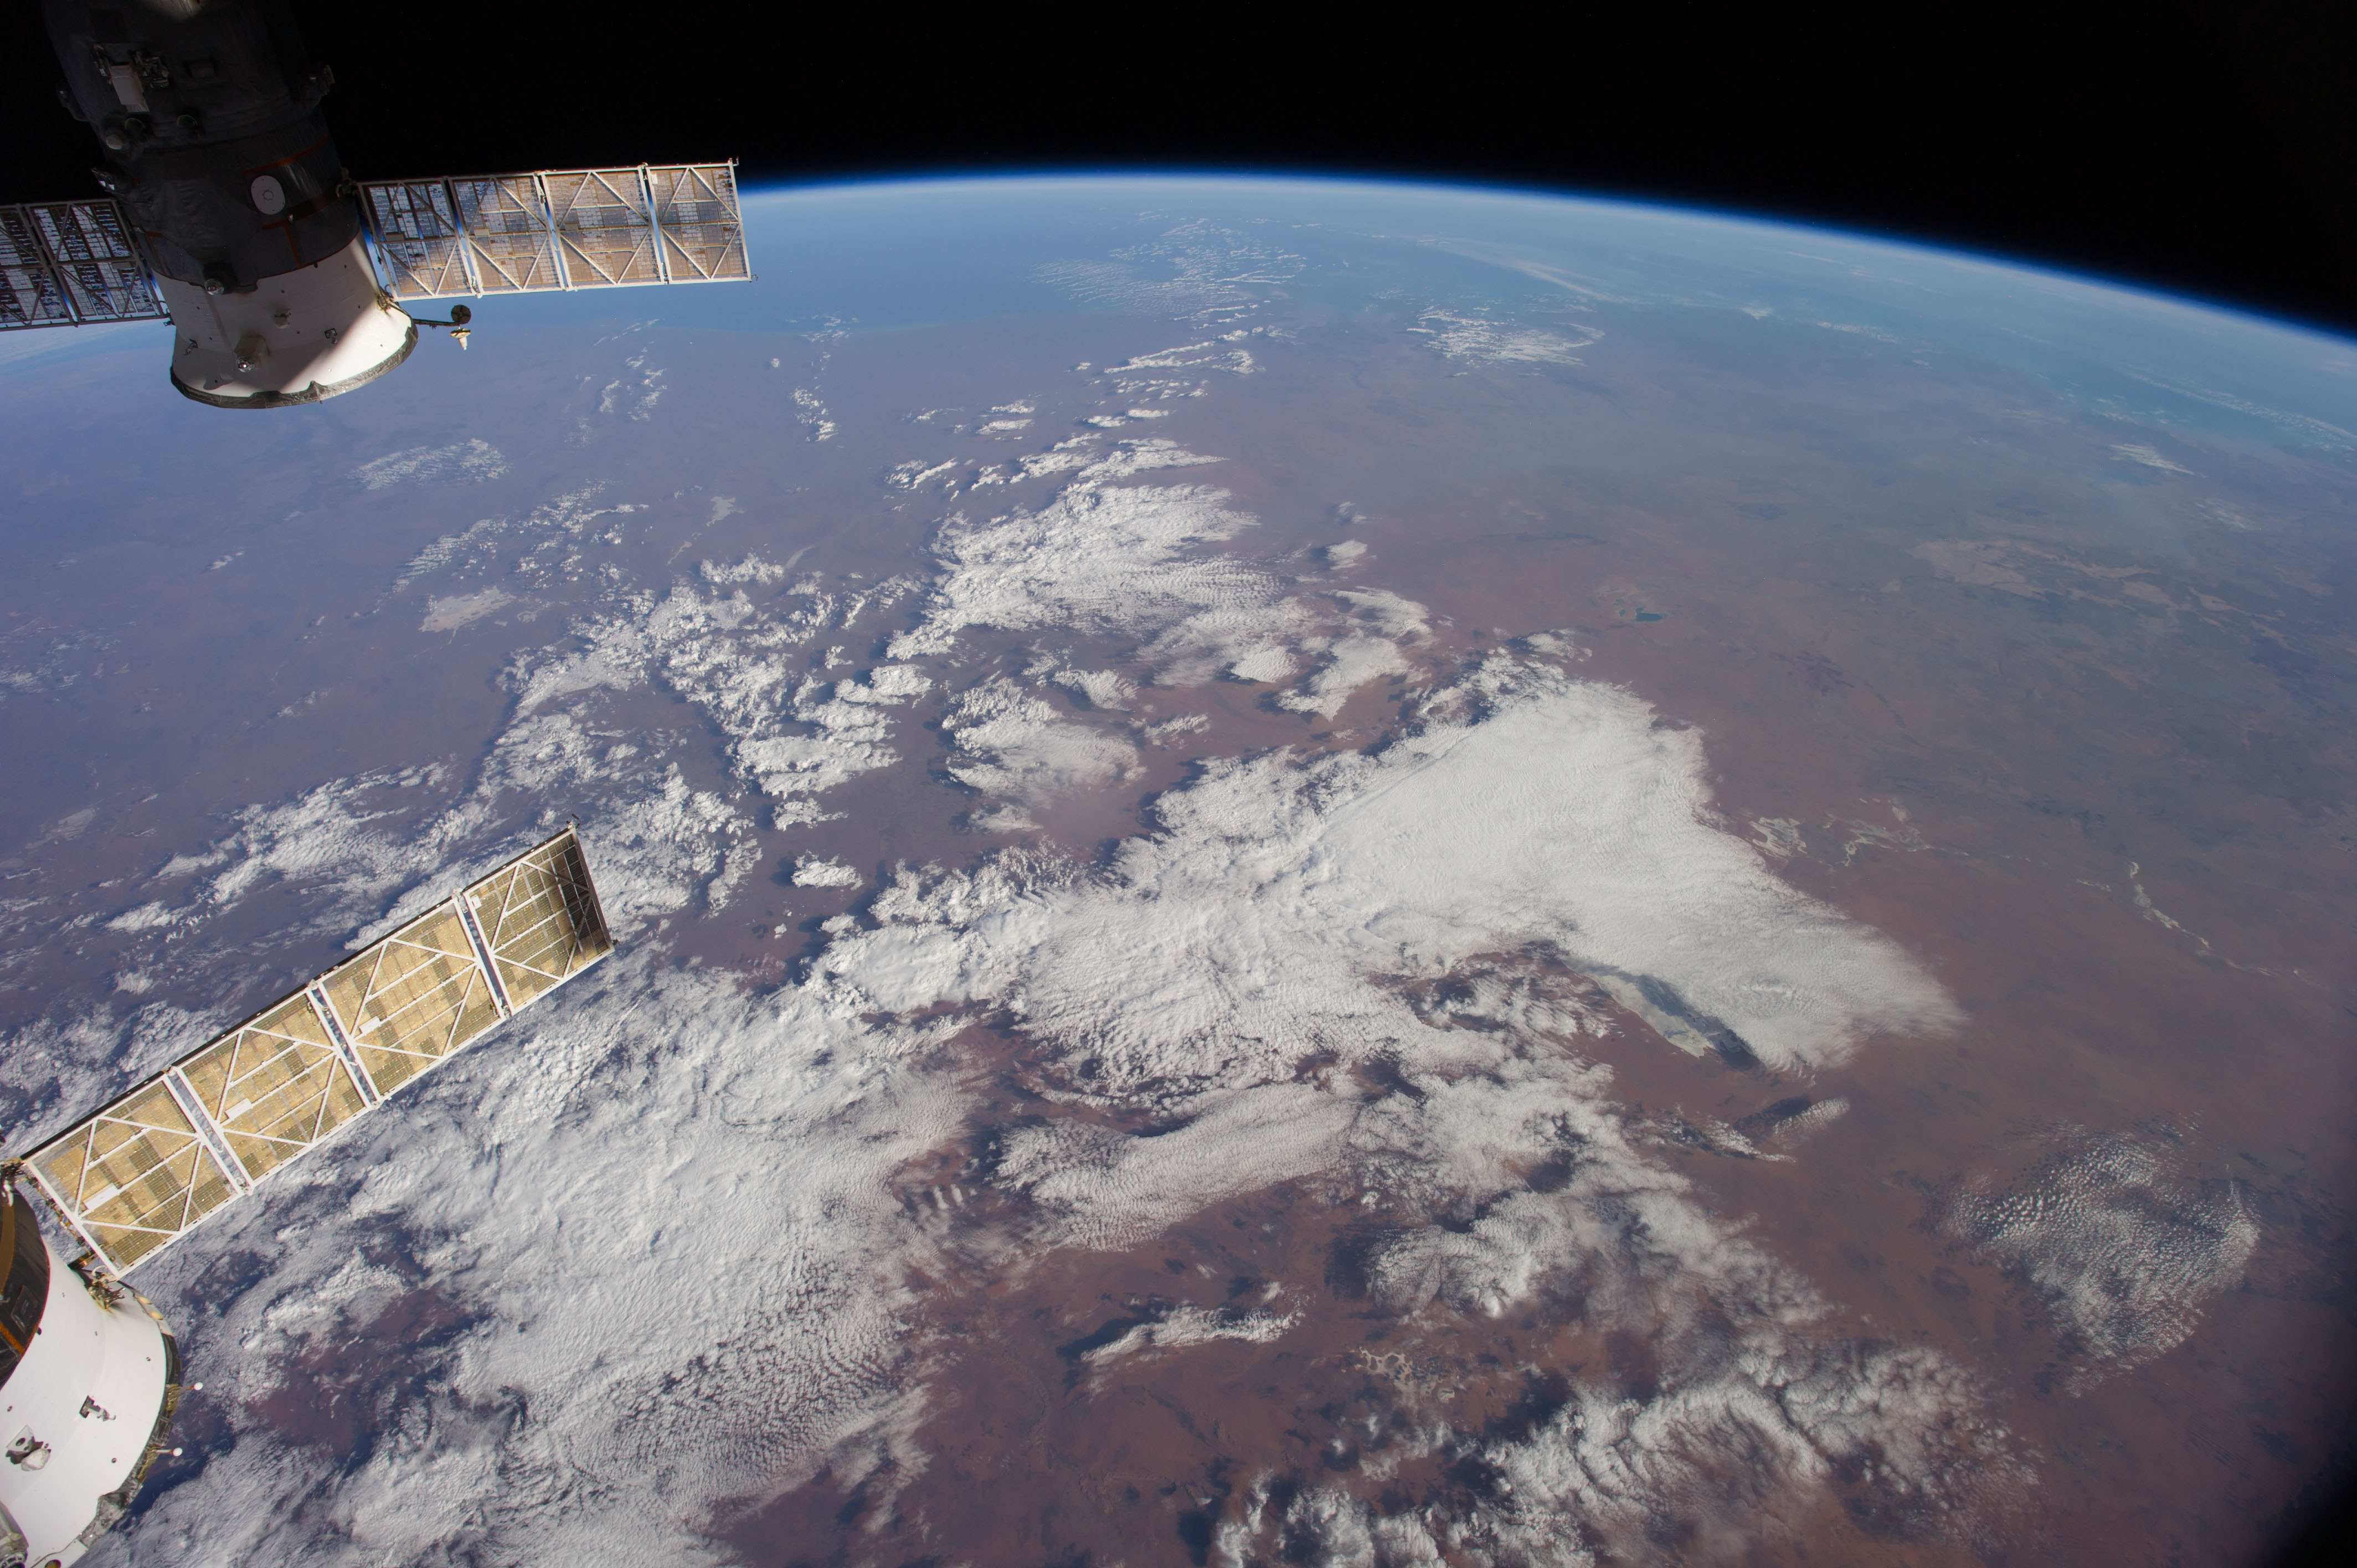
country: AUSTRALIA-WA
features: INDIAN O., L. GREGORY, L. MACKAY, GREAT SANDY DES., ATMOSPHERIC LIMB
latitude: -23.0
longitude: 126.0
